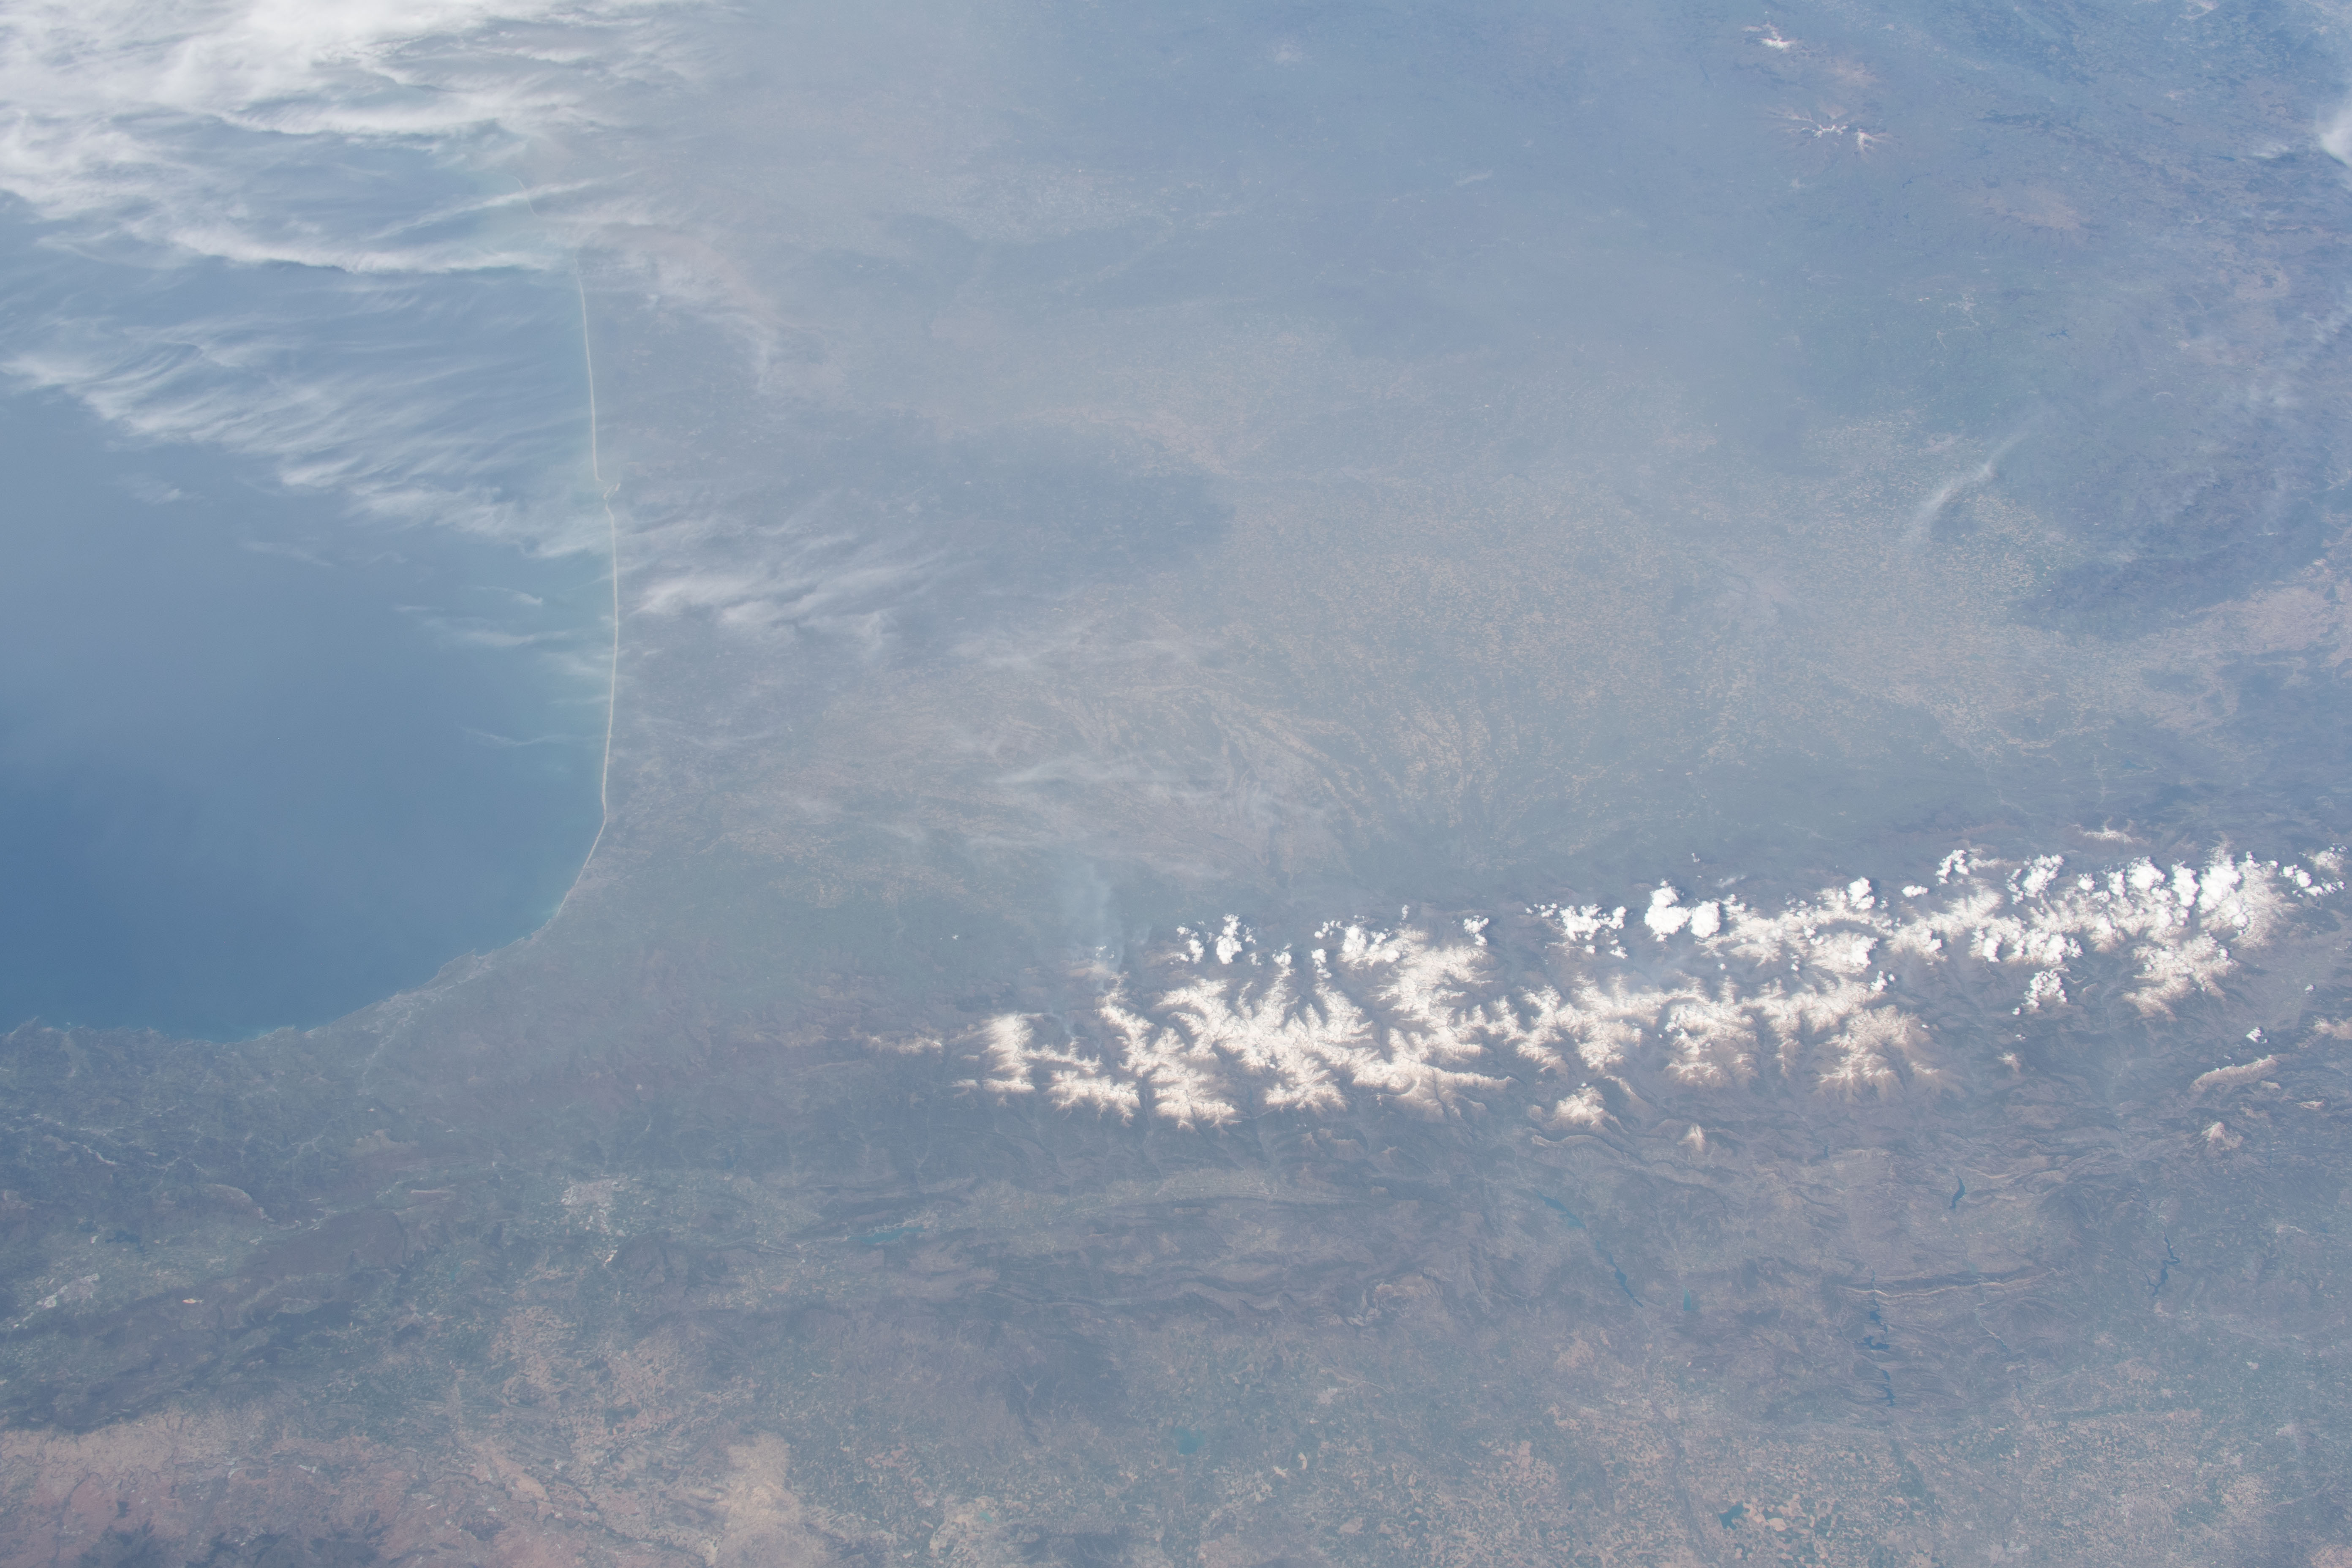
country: FRANCE
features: ANDORRA CITY, BAY OF BISCAY
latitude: 43.5
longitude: 0.0
